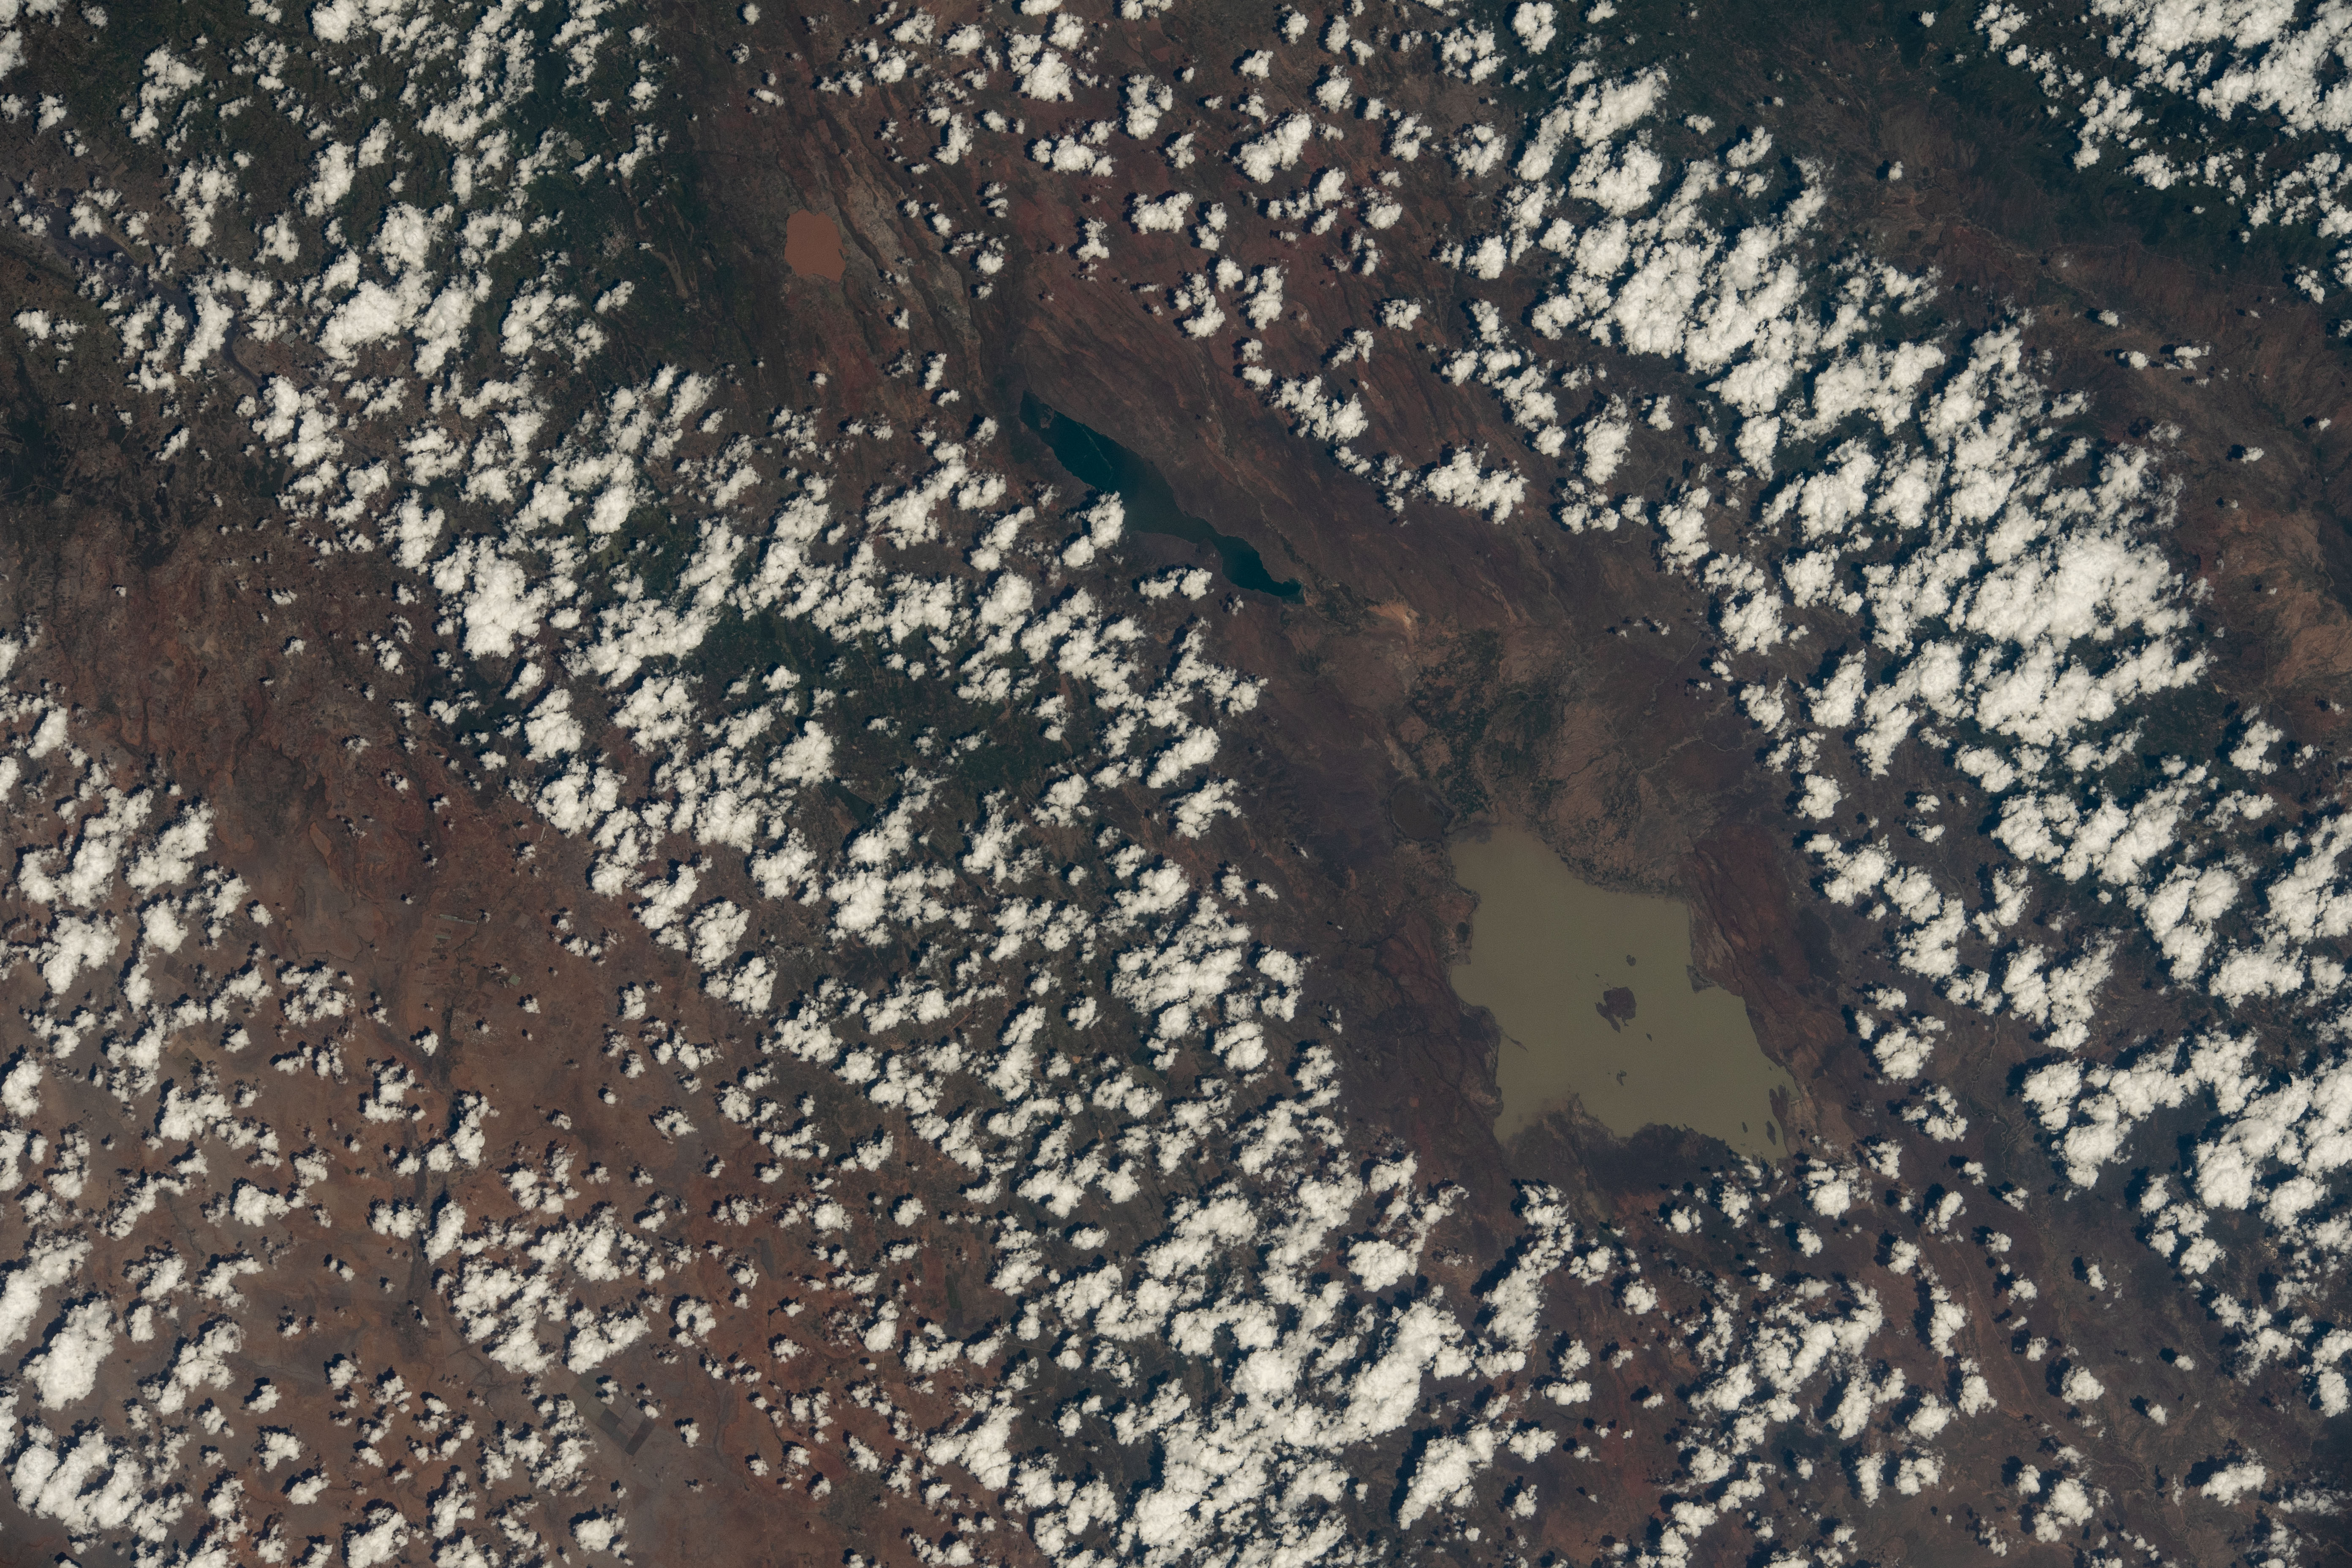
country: KENYA
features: LAKE BOGORIA, LAKE BARINGO
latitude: 0.4
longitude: 36.2
